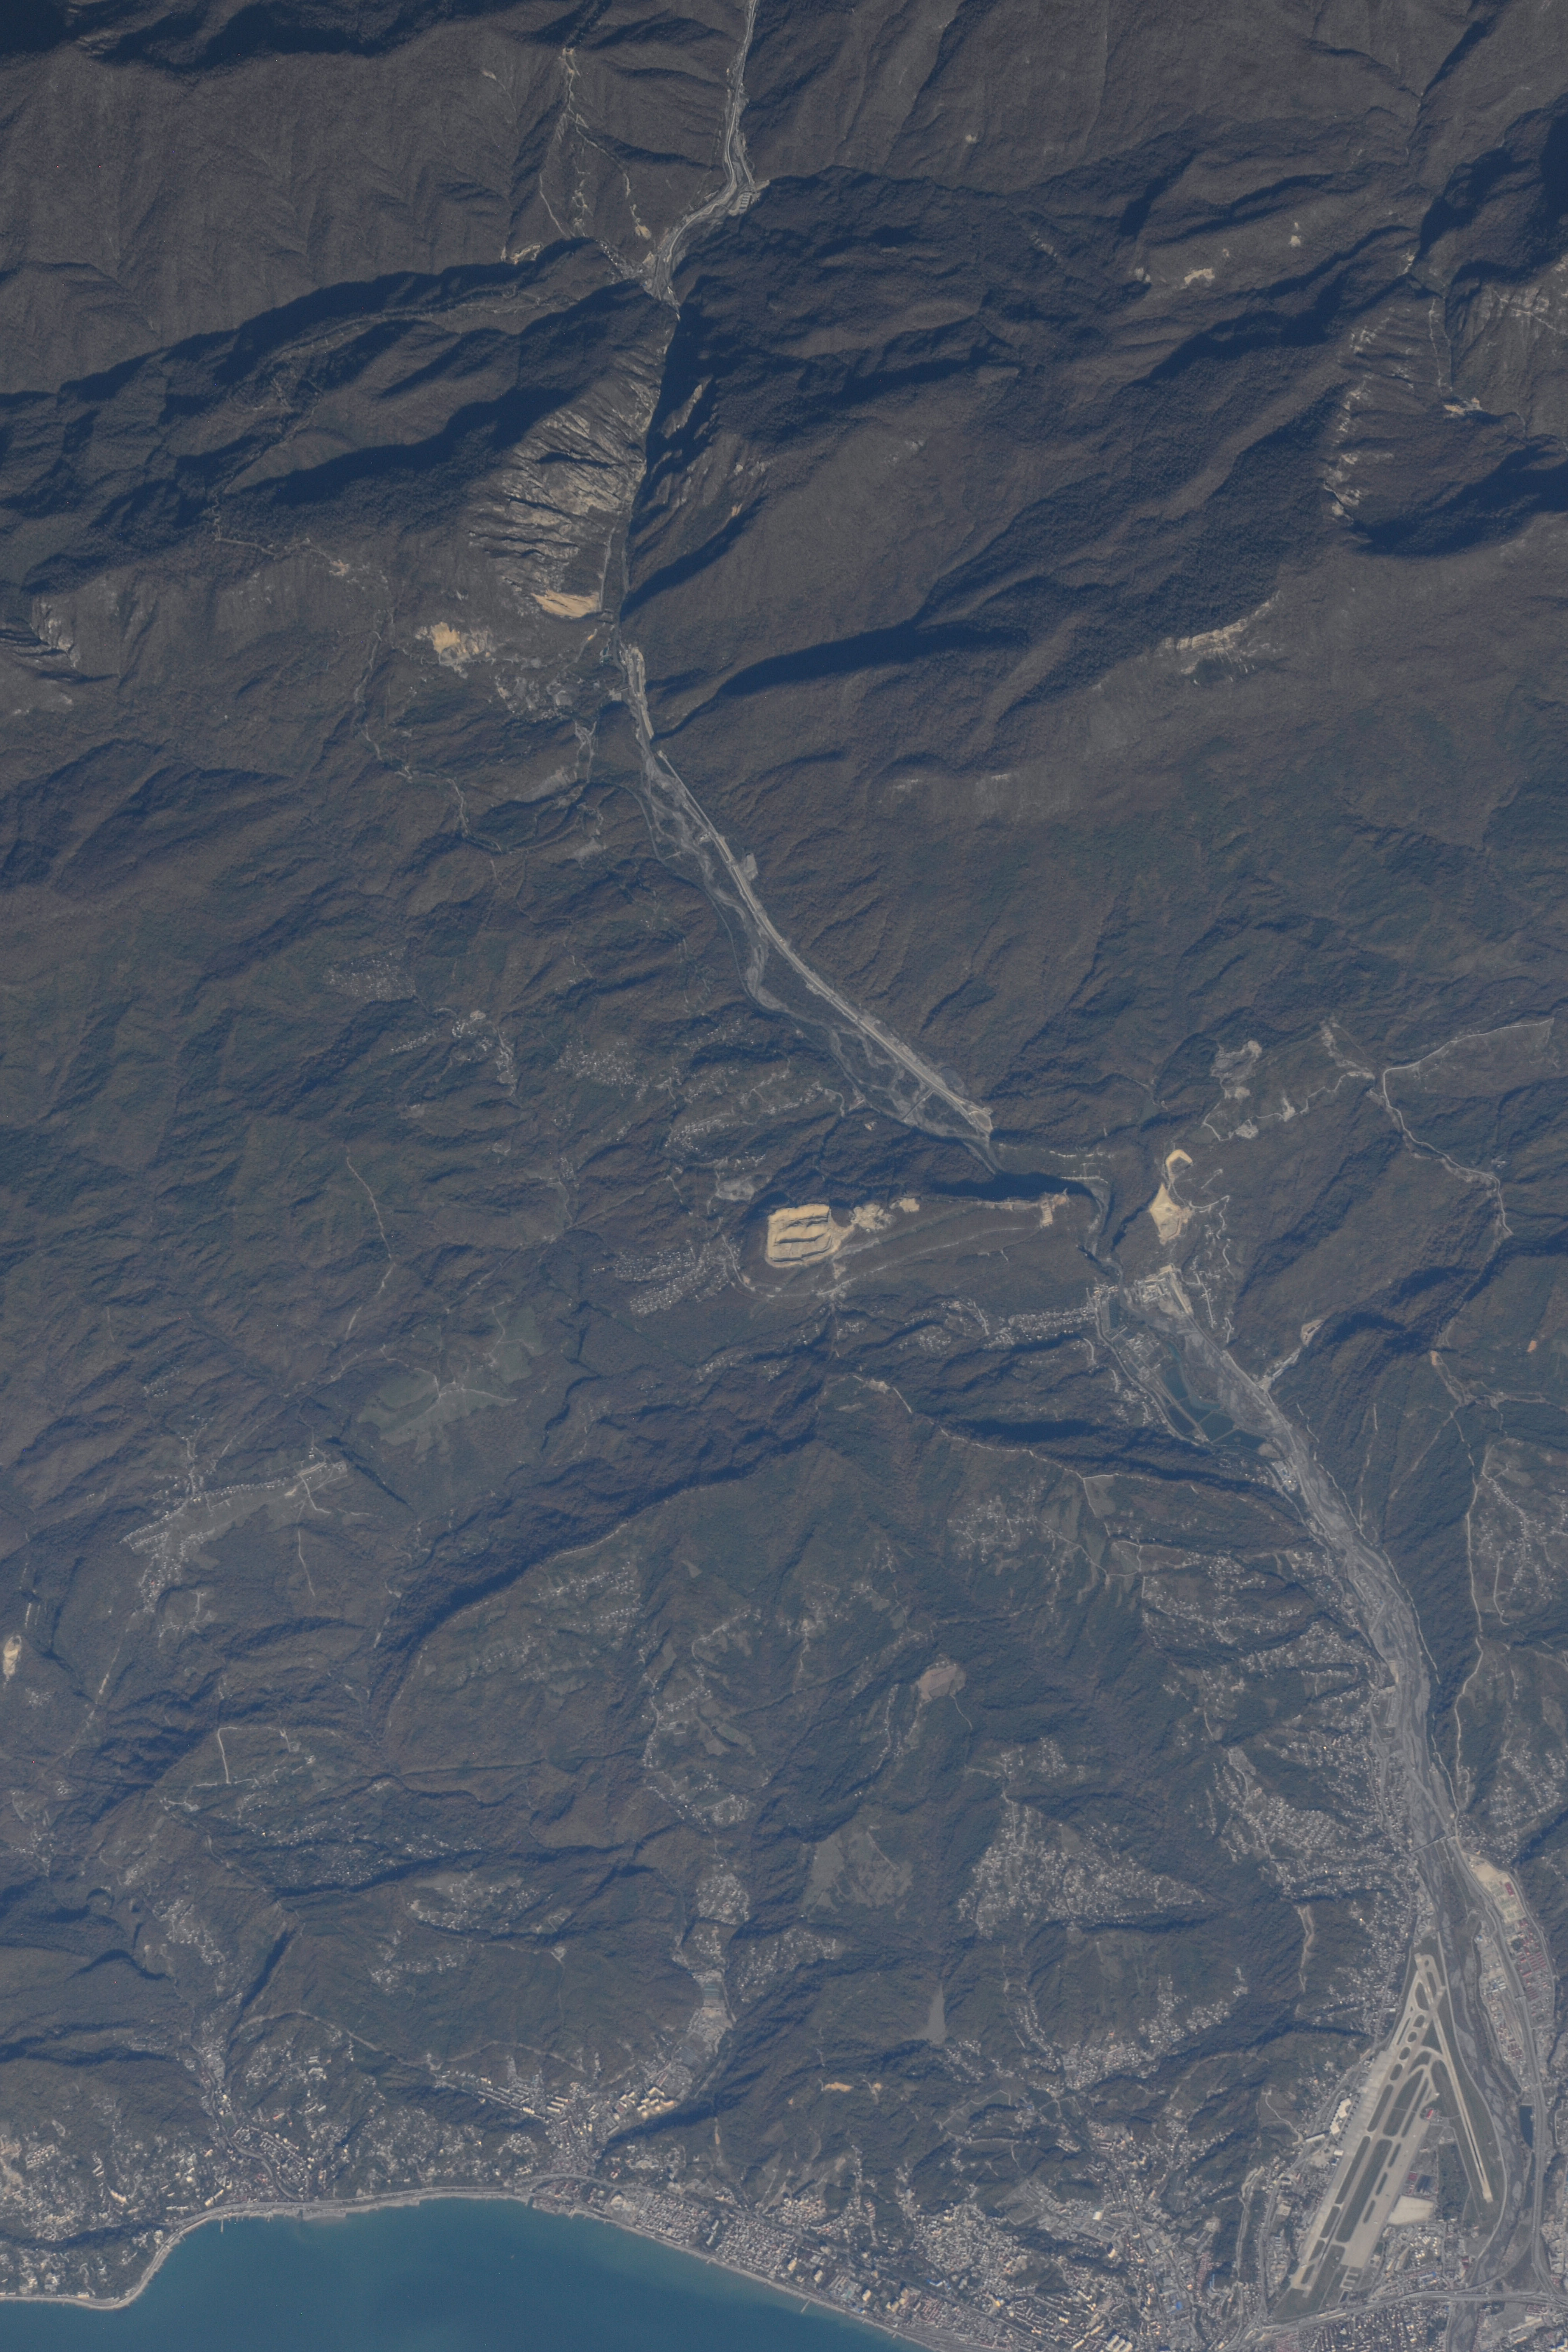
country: RUSSIAN_FEDERATION
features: ADLERSKIY AIRPORT, BLACK, SEA, MOUNTAINS
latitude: 43.5
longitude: 40.0
